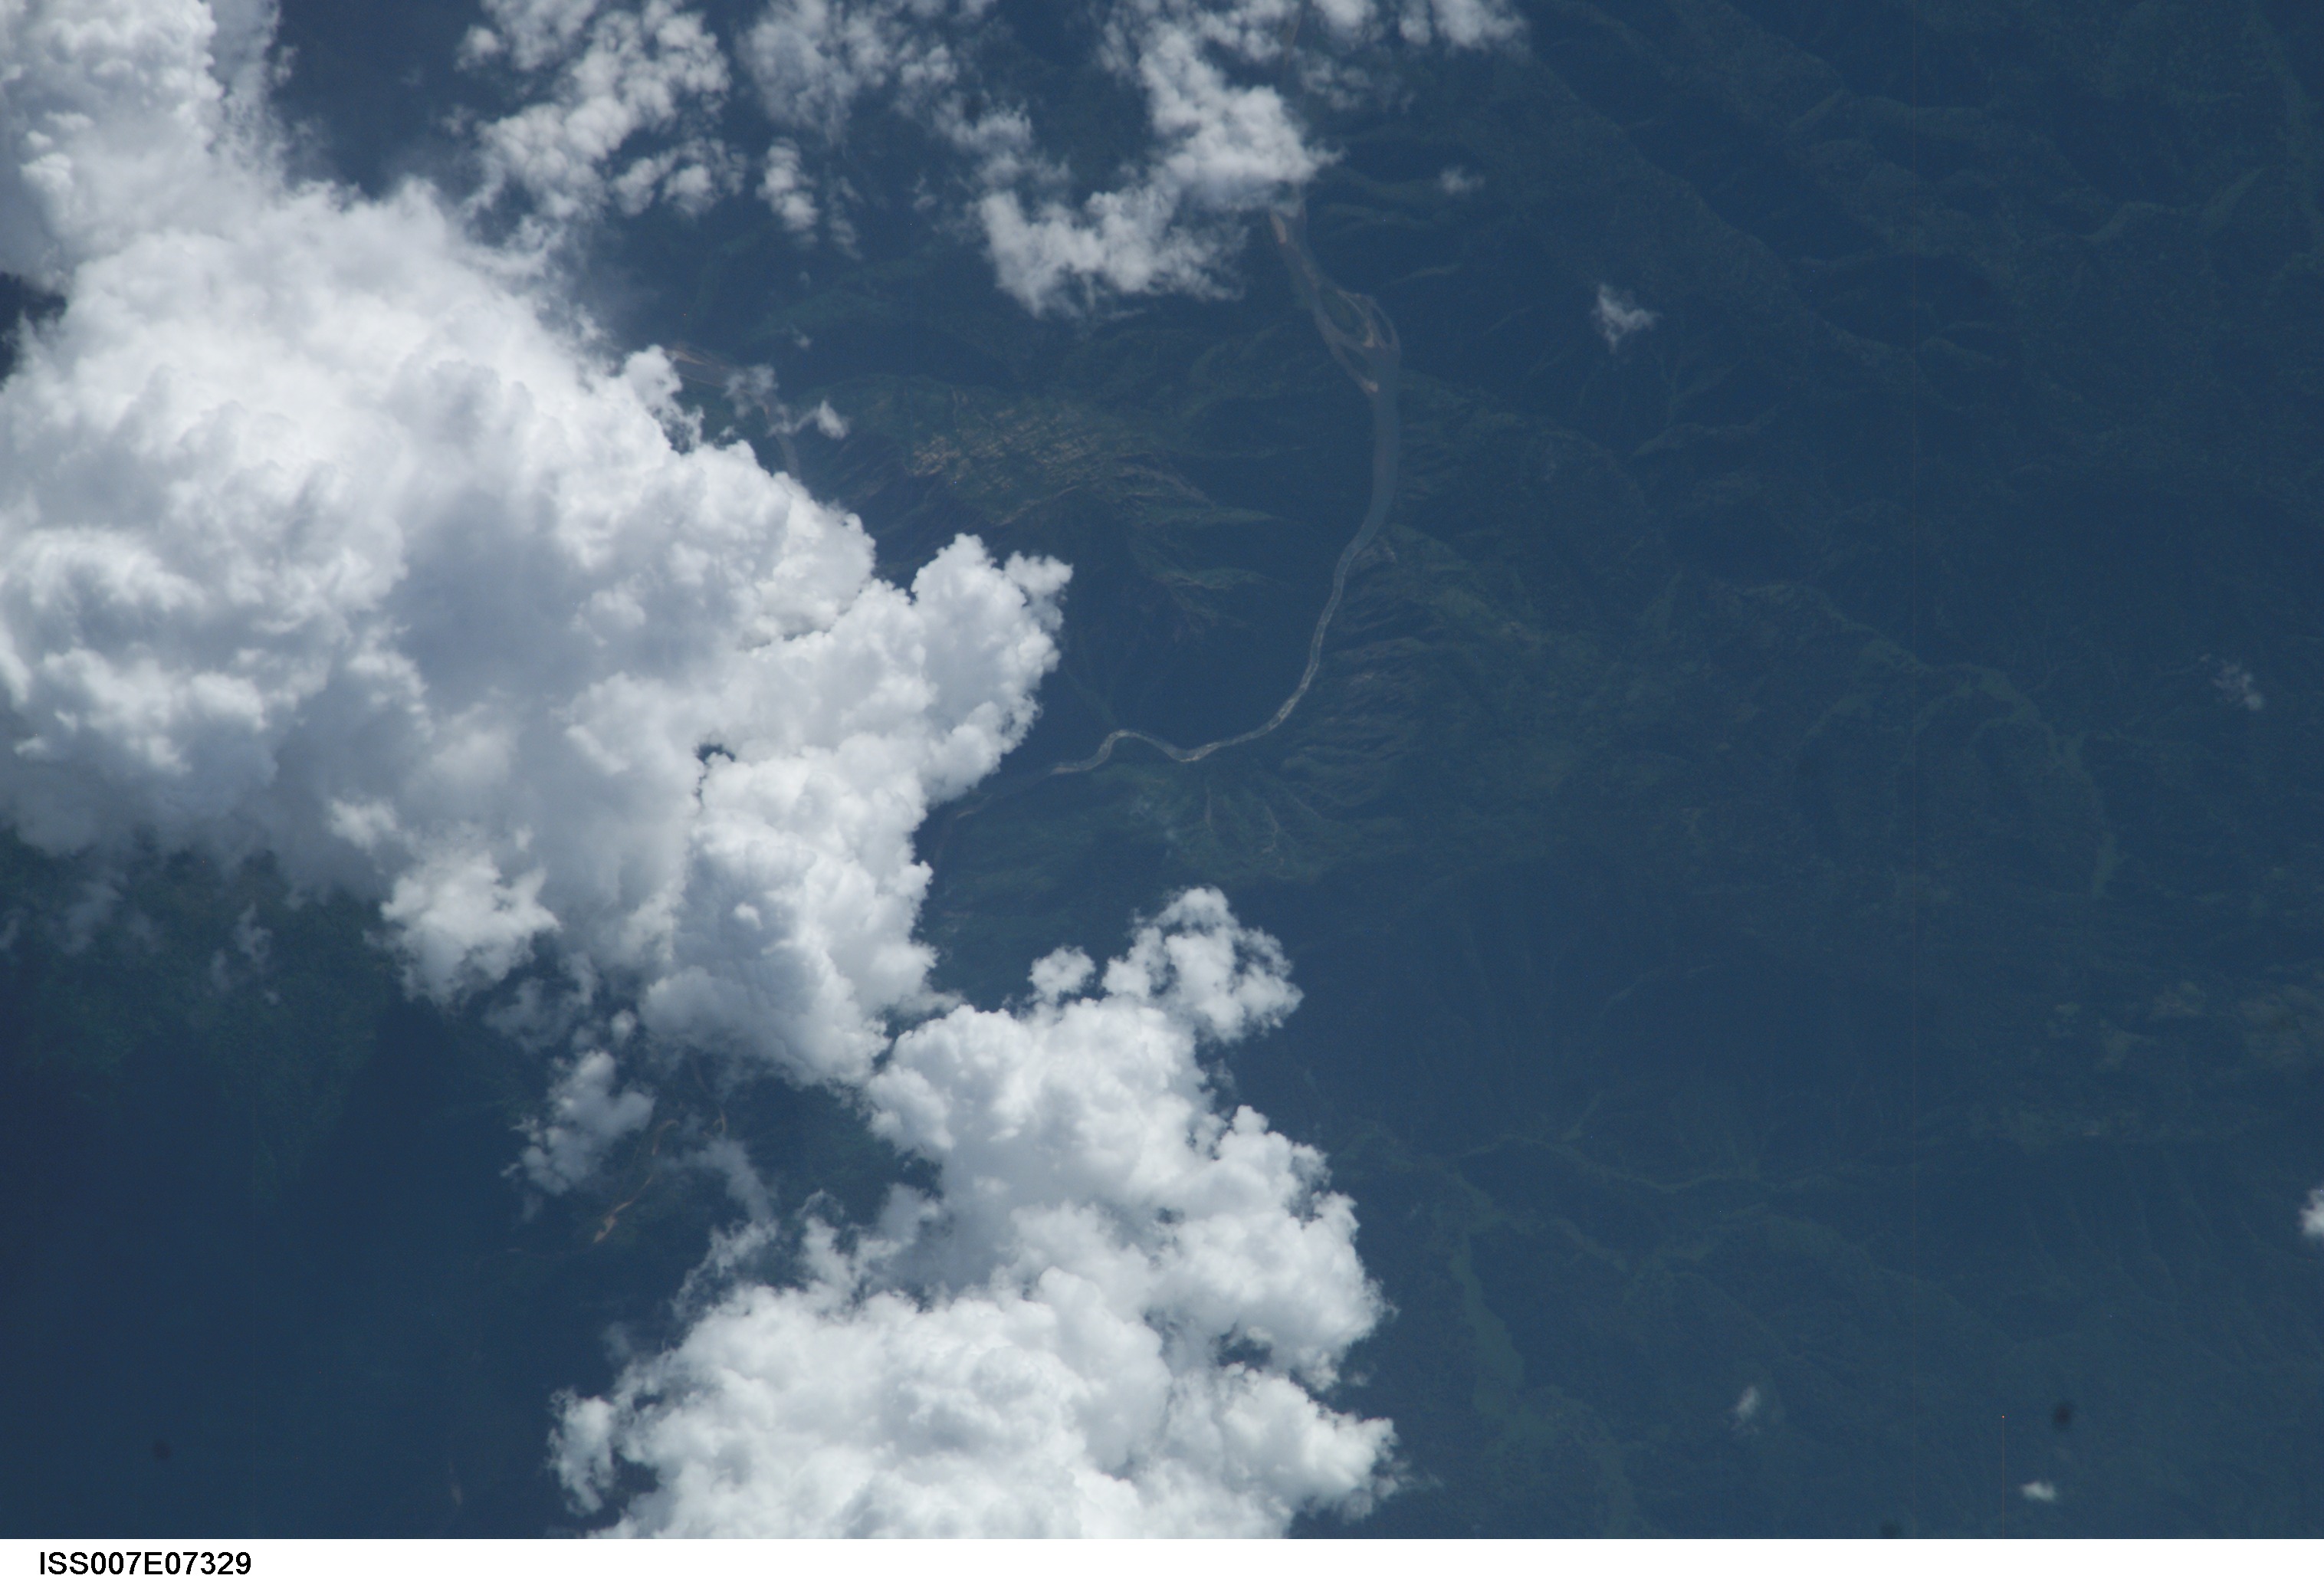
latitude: 51.0
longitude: 83.5
